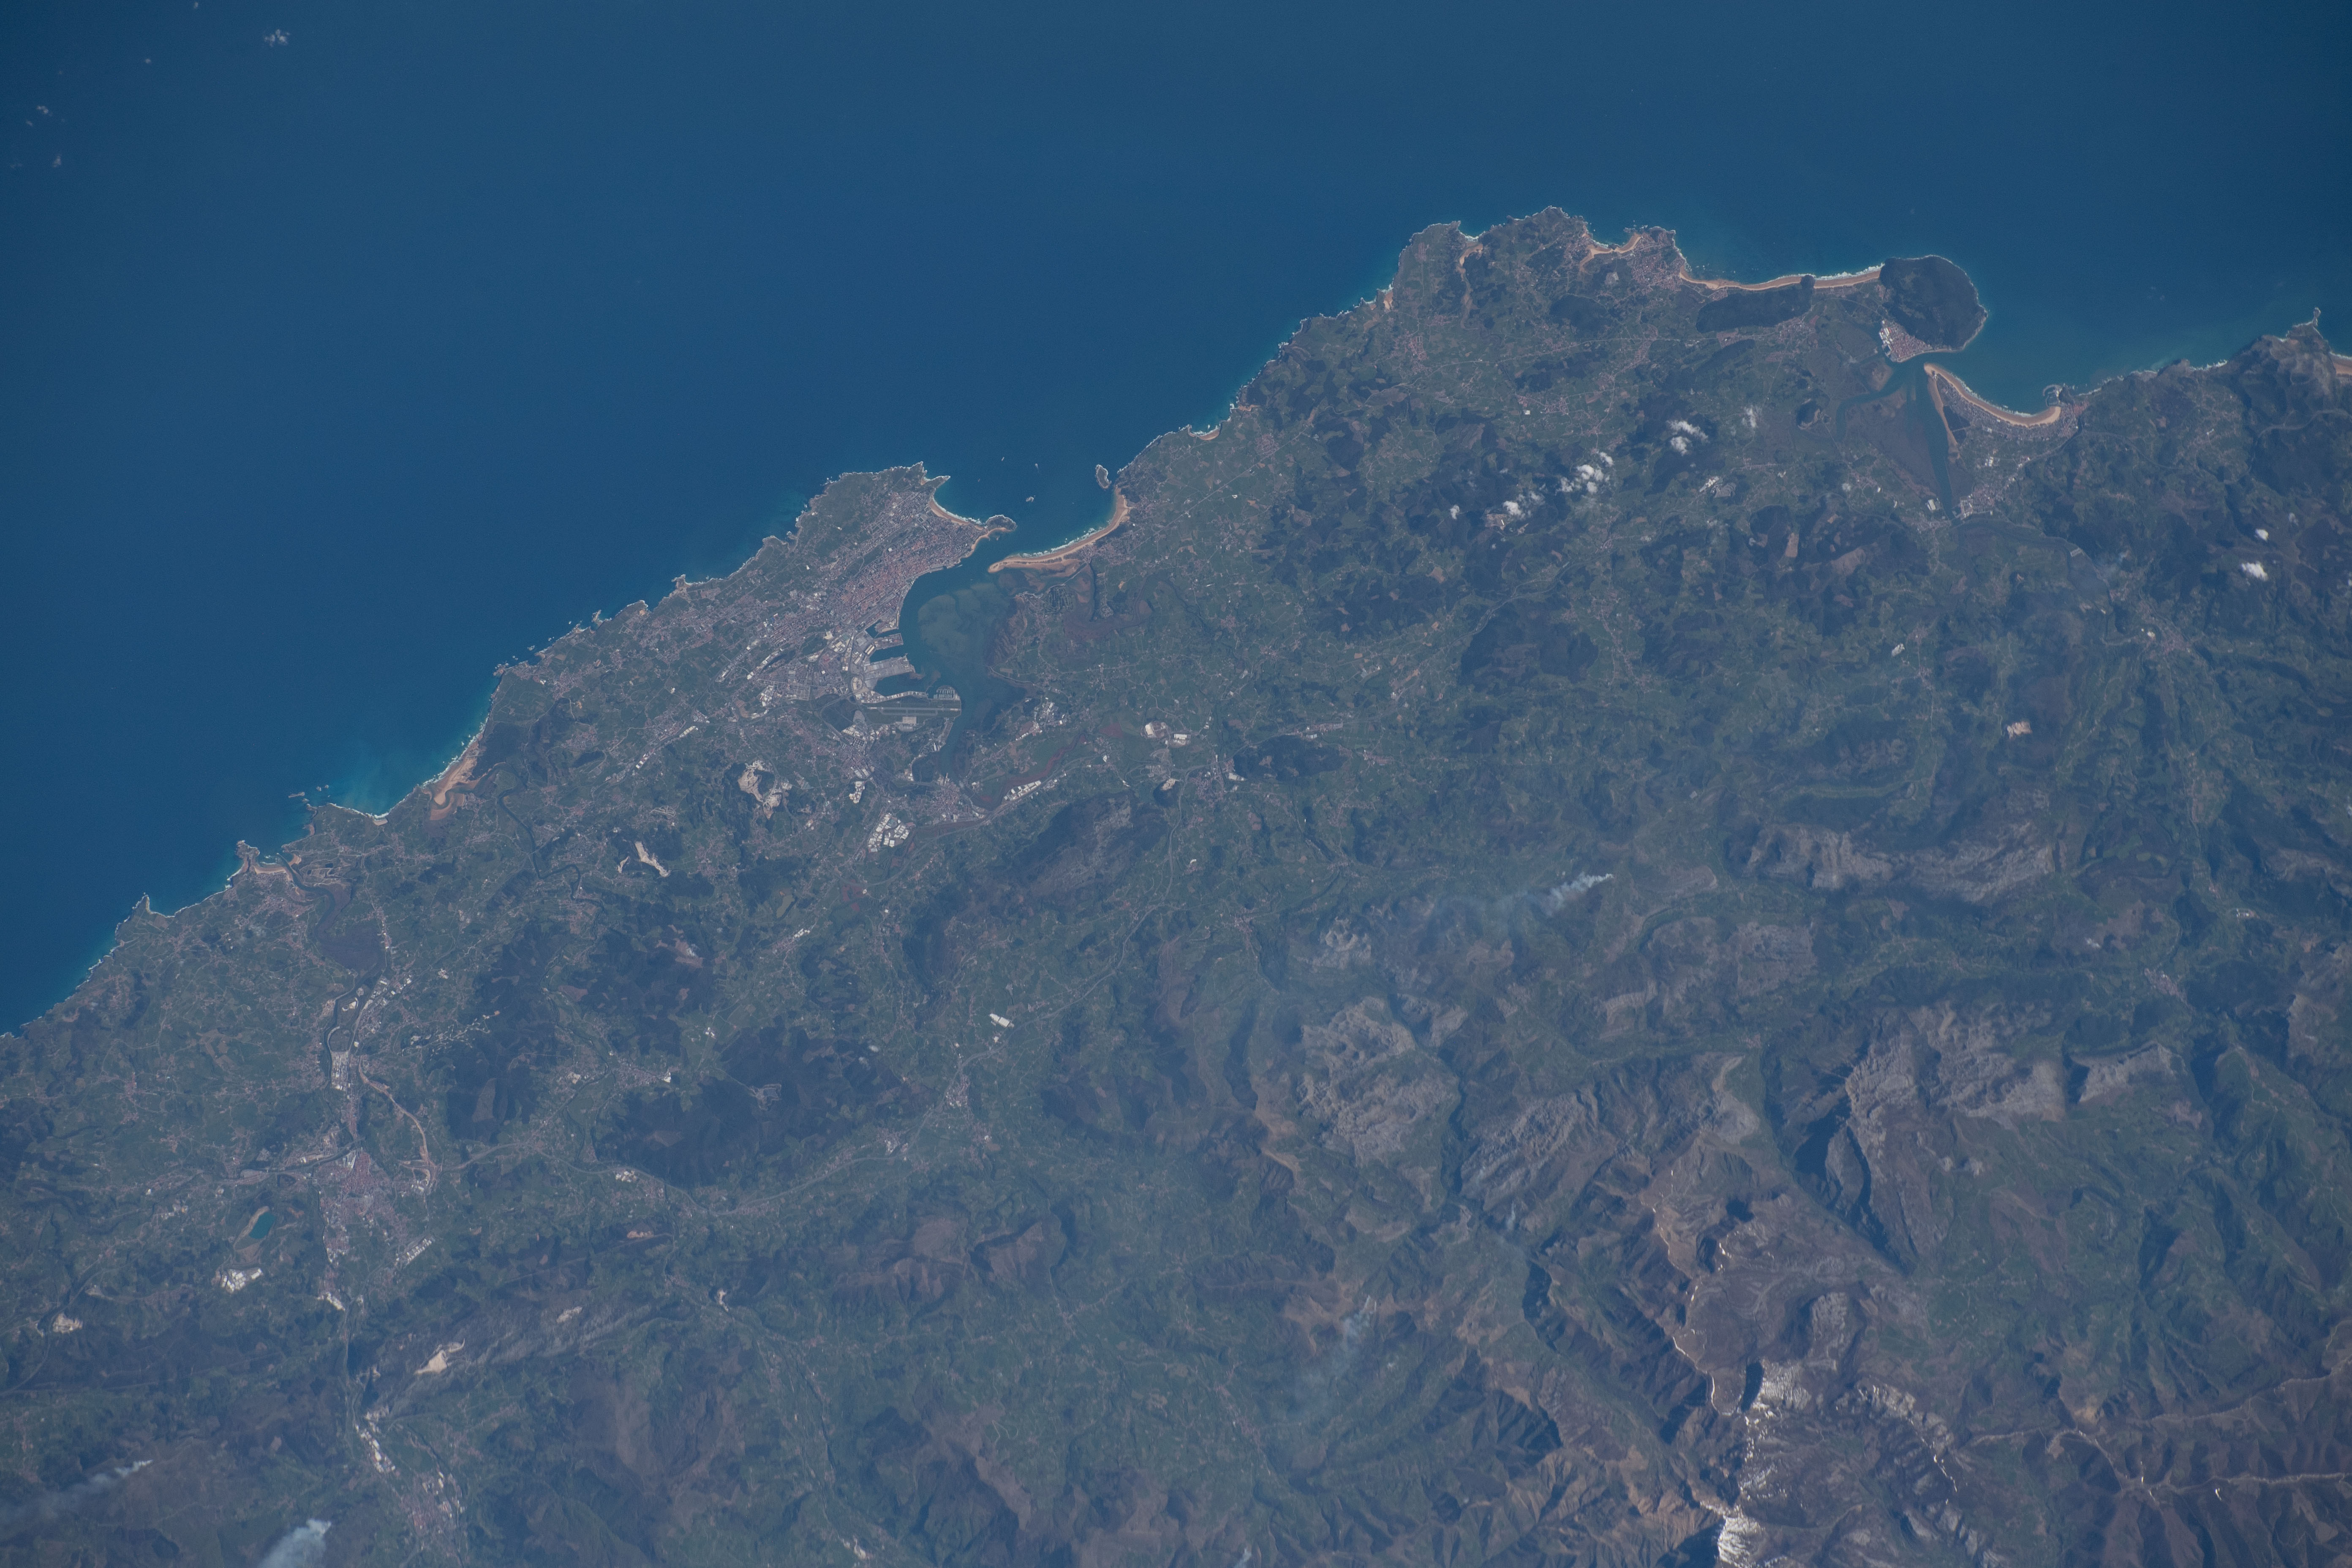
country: SPAIN
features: PORT OF SANTANDER, BAHIA DE SANTANDER, BAHIA DE SANTONA
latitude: 43.4
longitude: -3.6
